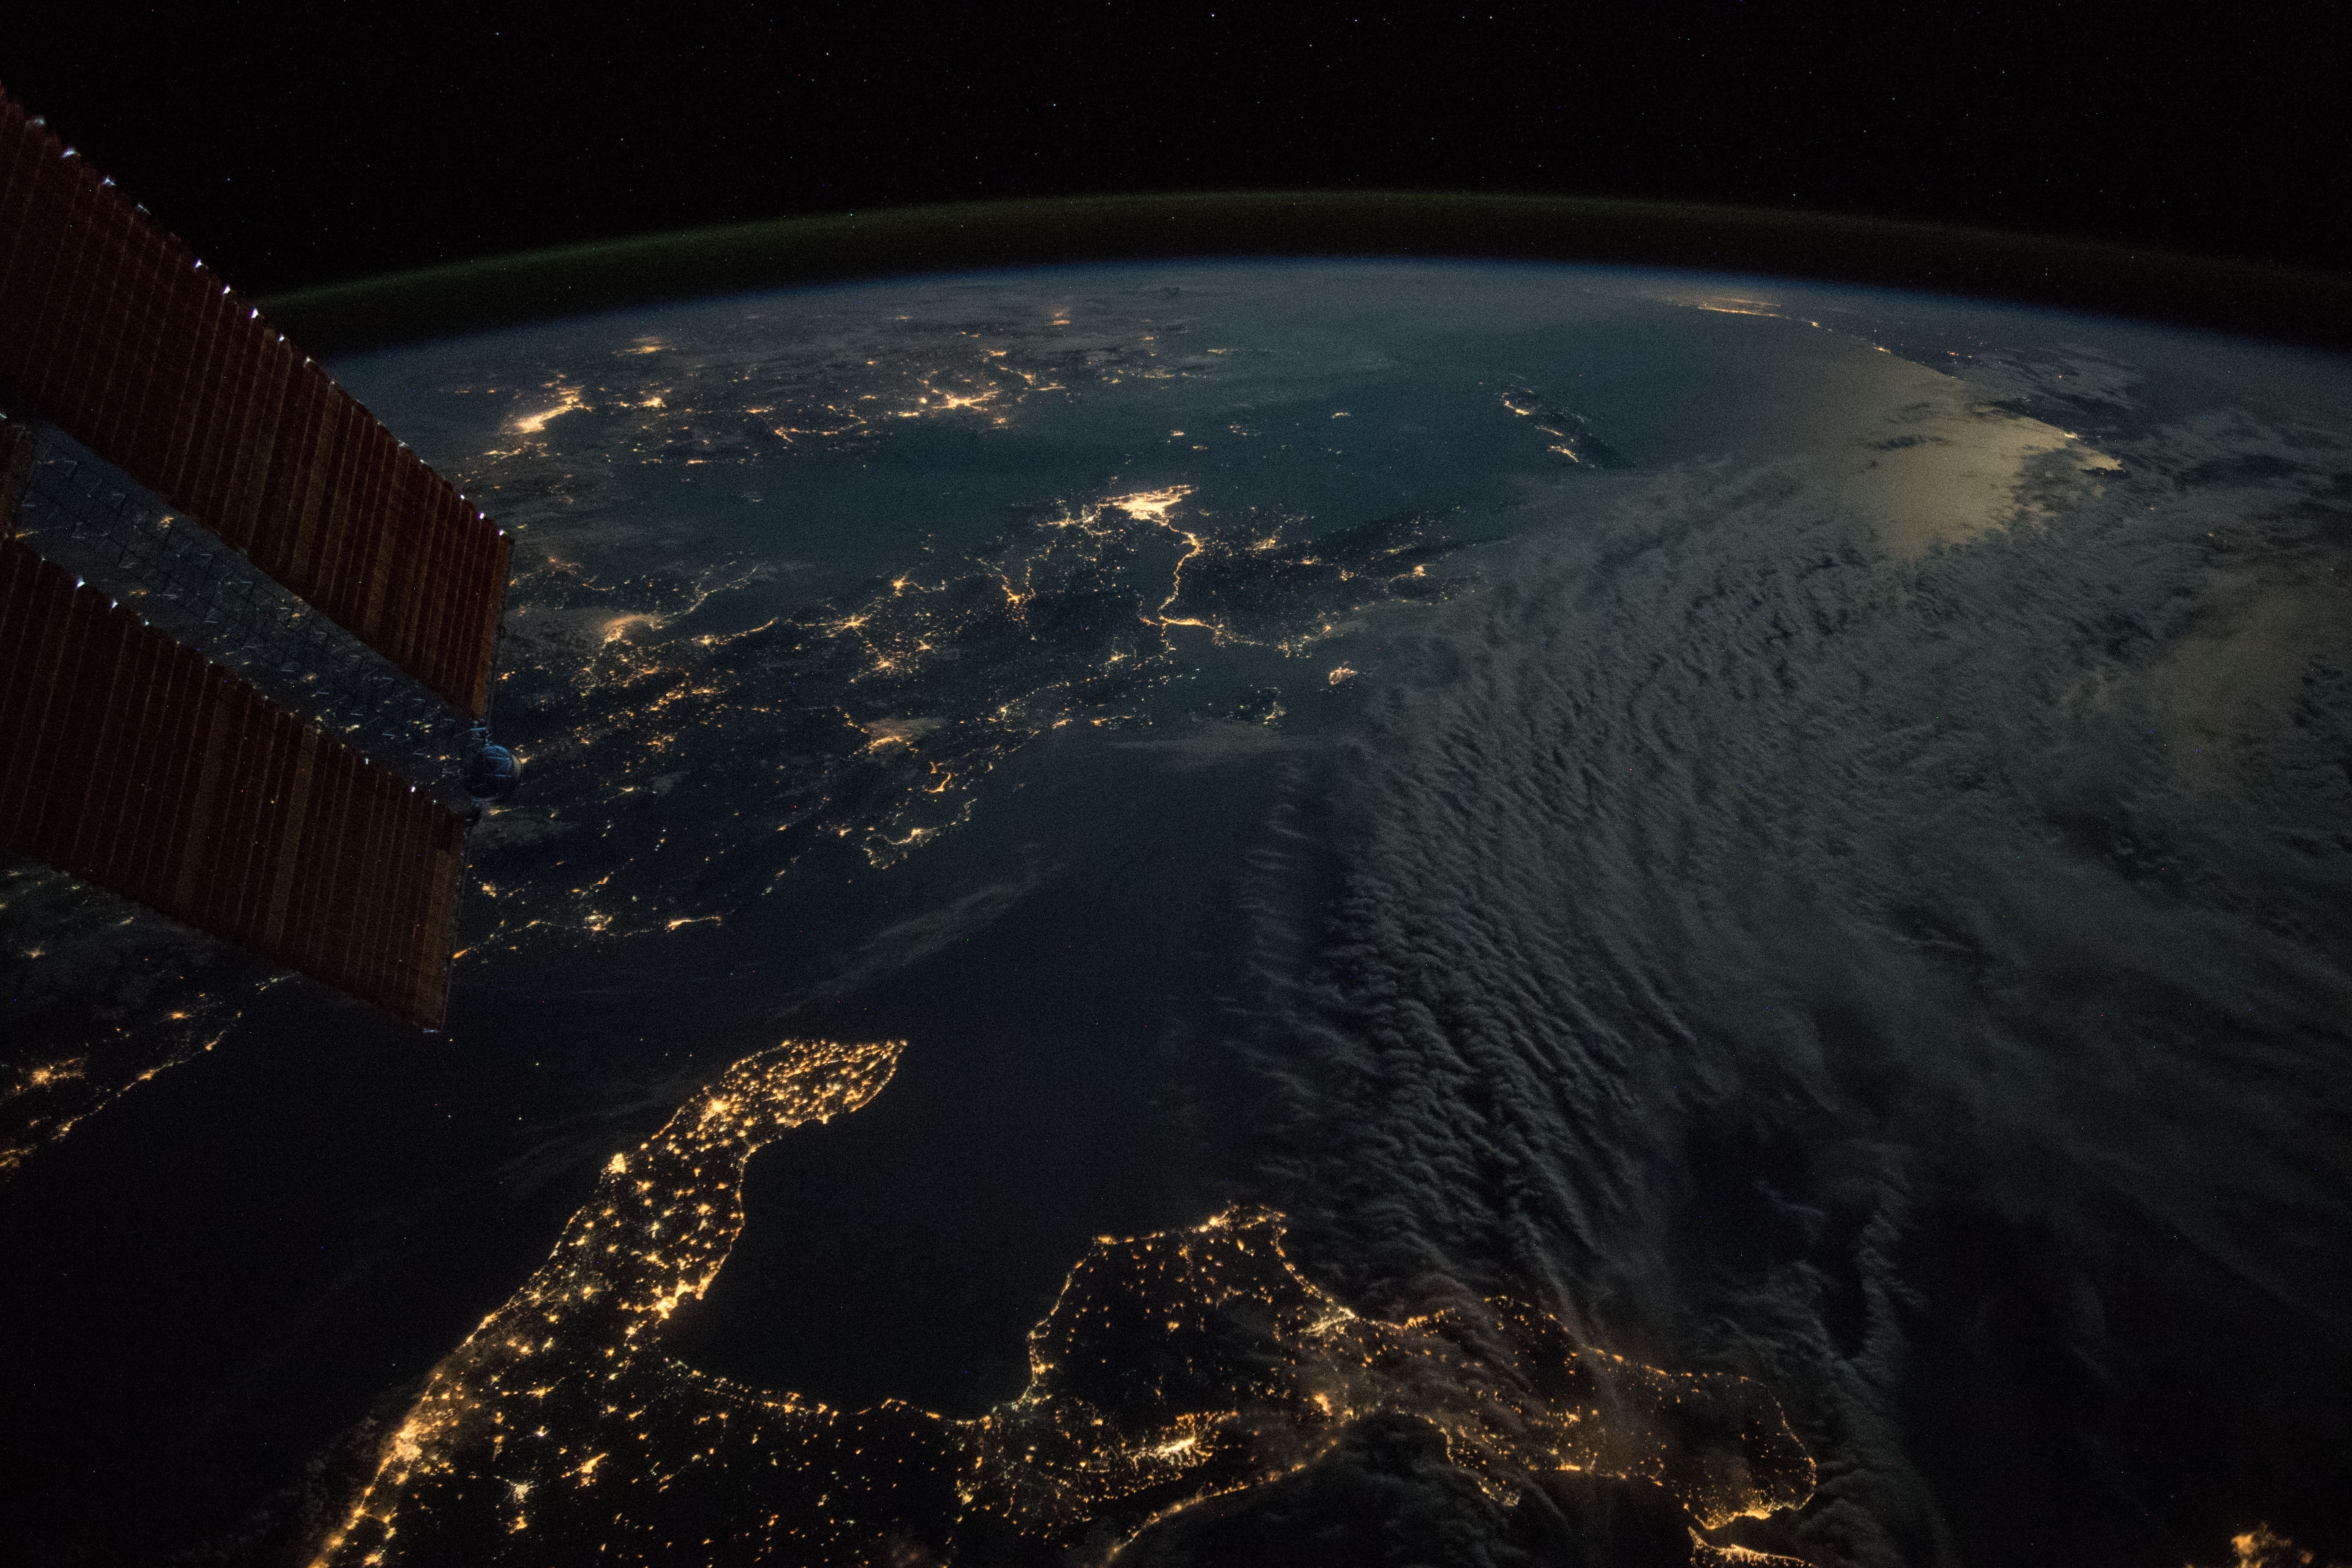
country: ITALY
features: IONIAN SEA, MEDITERRANEAN SEA, TARANTO VALLEY, CROTONE CITY, CATANZATO CITY, PINDUS MOUNTAINS, ATHENS CITY, IZMIR CITY, AEGEAN SEA
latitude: 38.7
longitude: 20.0
